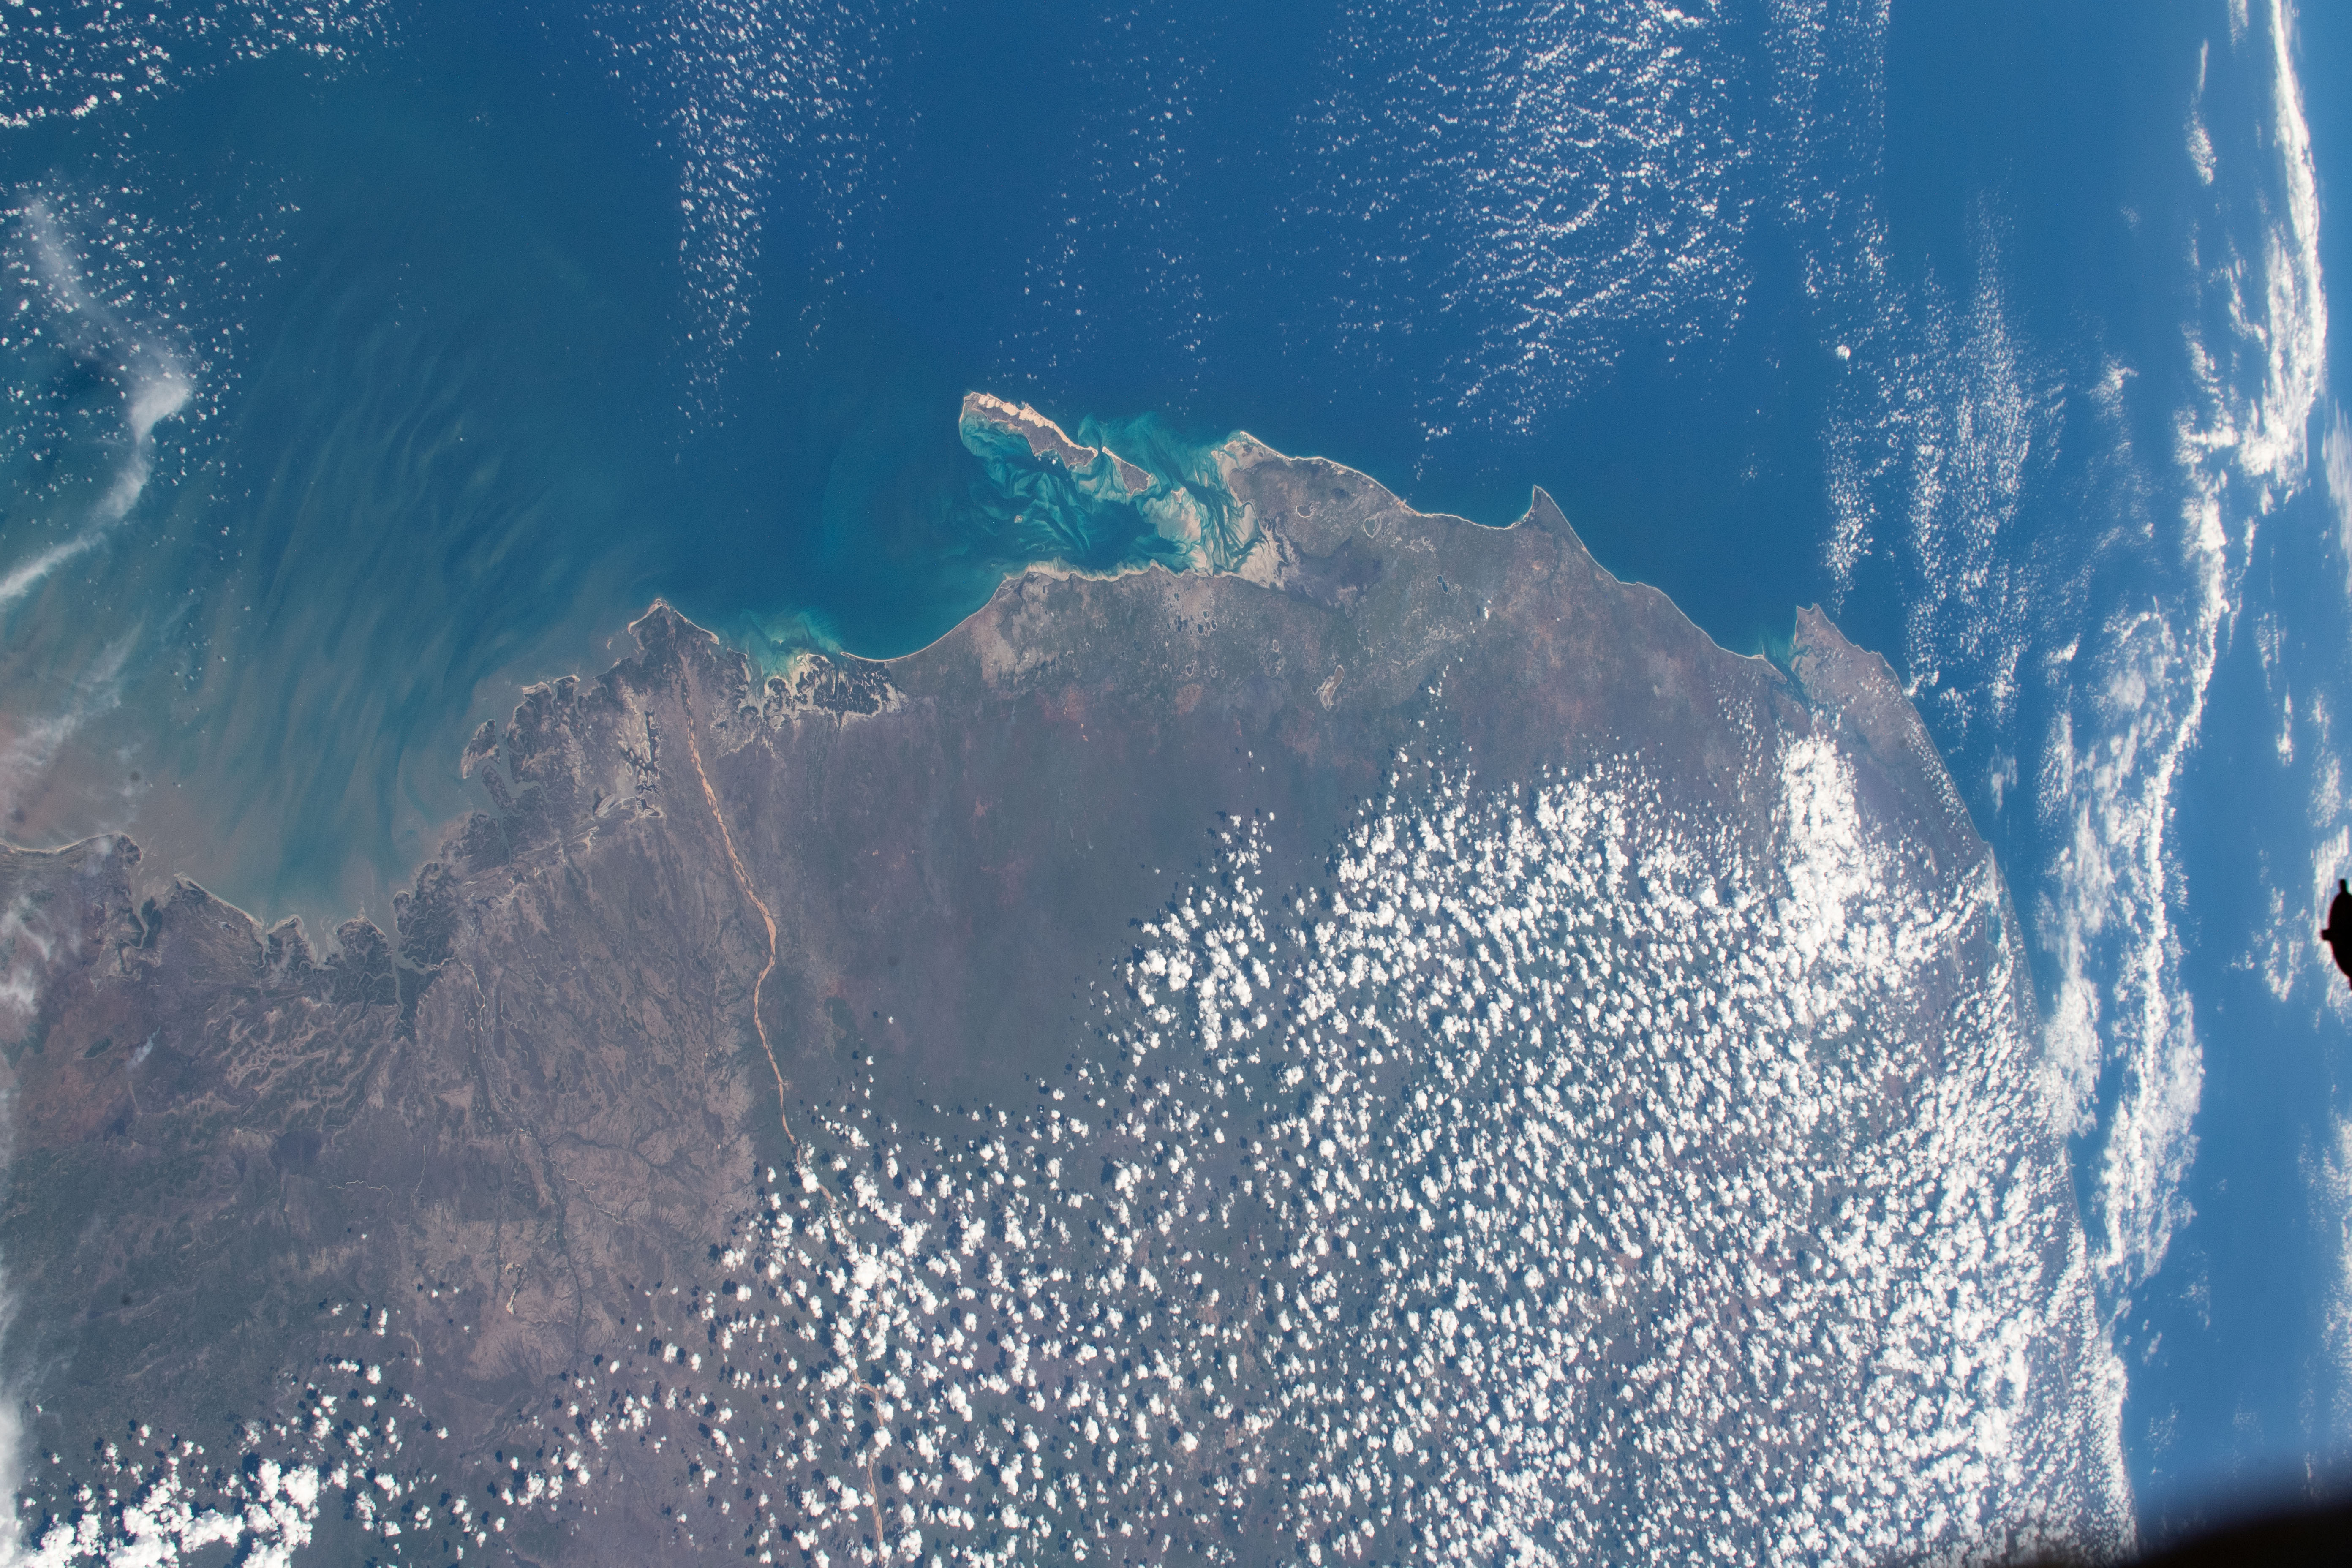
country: MOZAMBIQUE
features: ILLHA DO BAZARUTO, ILLHA MAGARUQUE, BAIA DE SOFALA, MOZAMBIQUE, INHAMBANE
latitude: -22.5
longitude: 35.0
